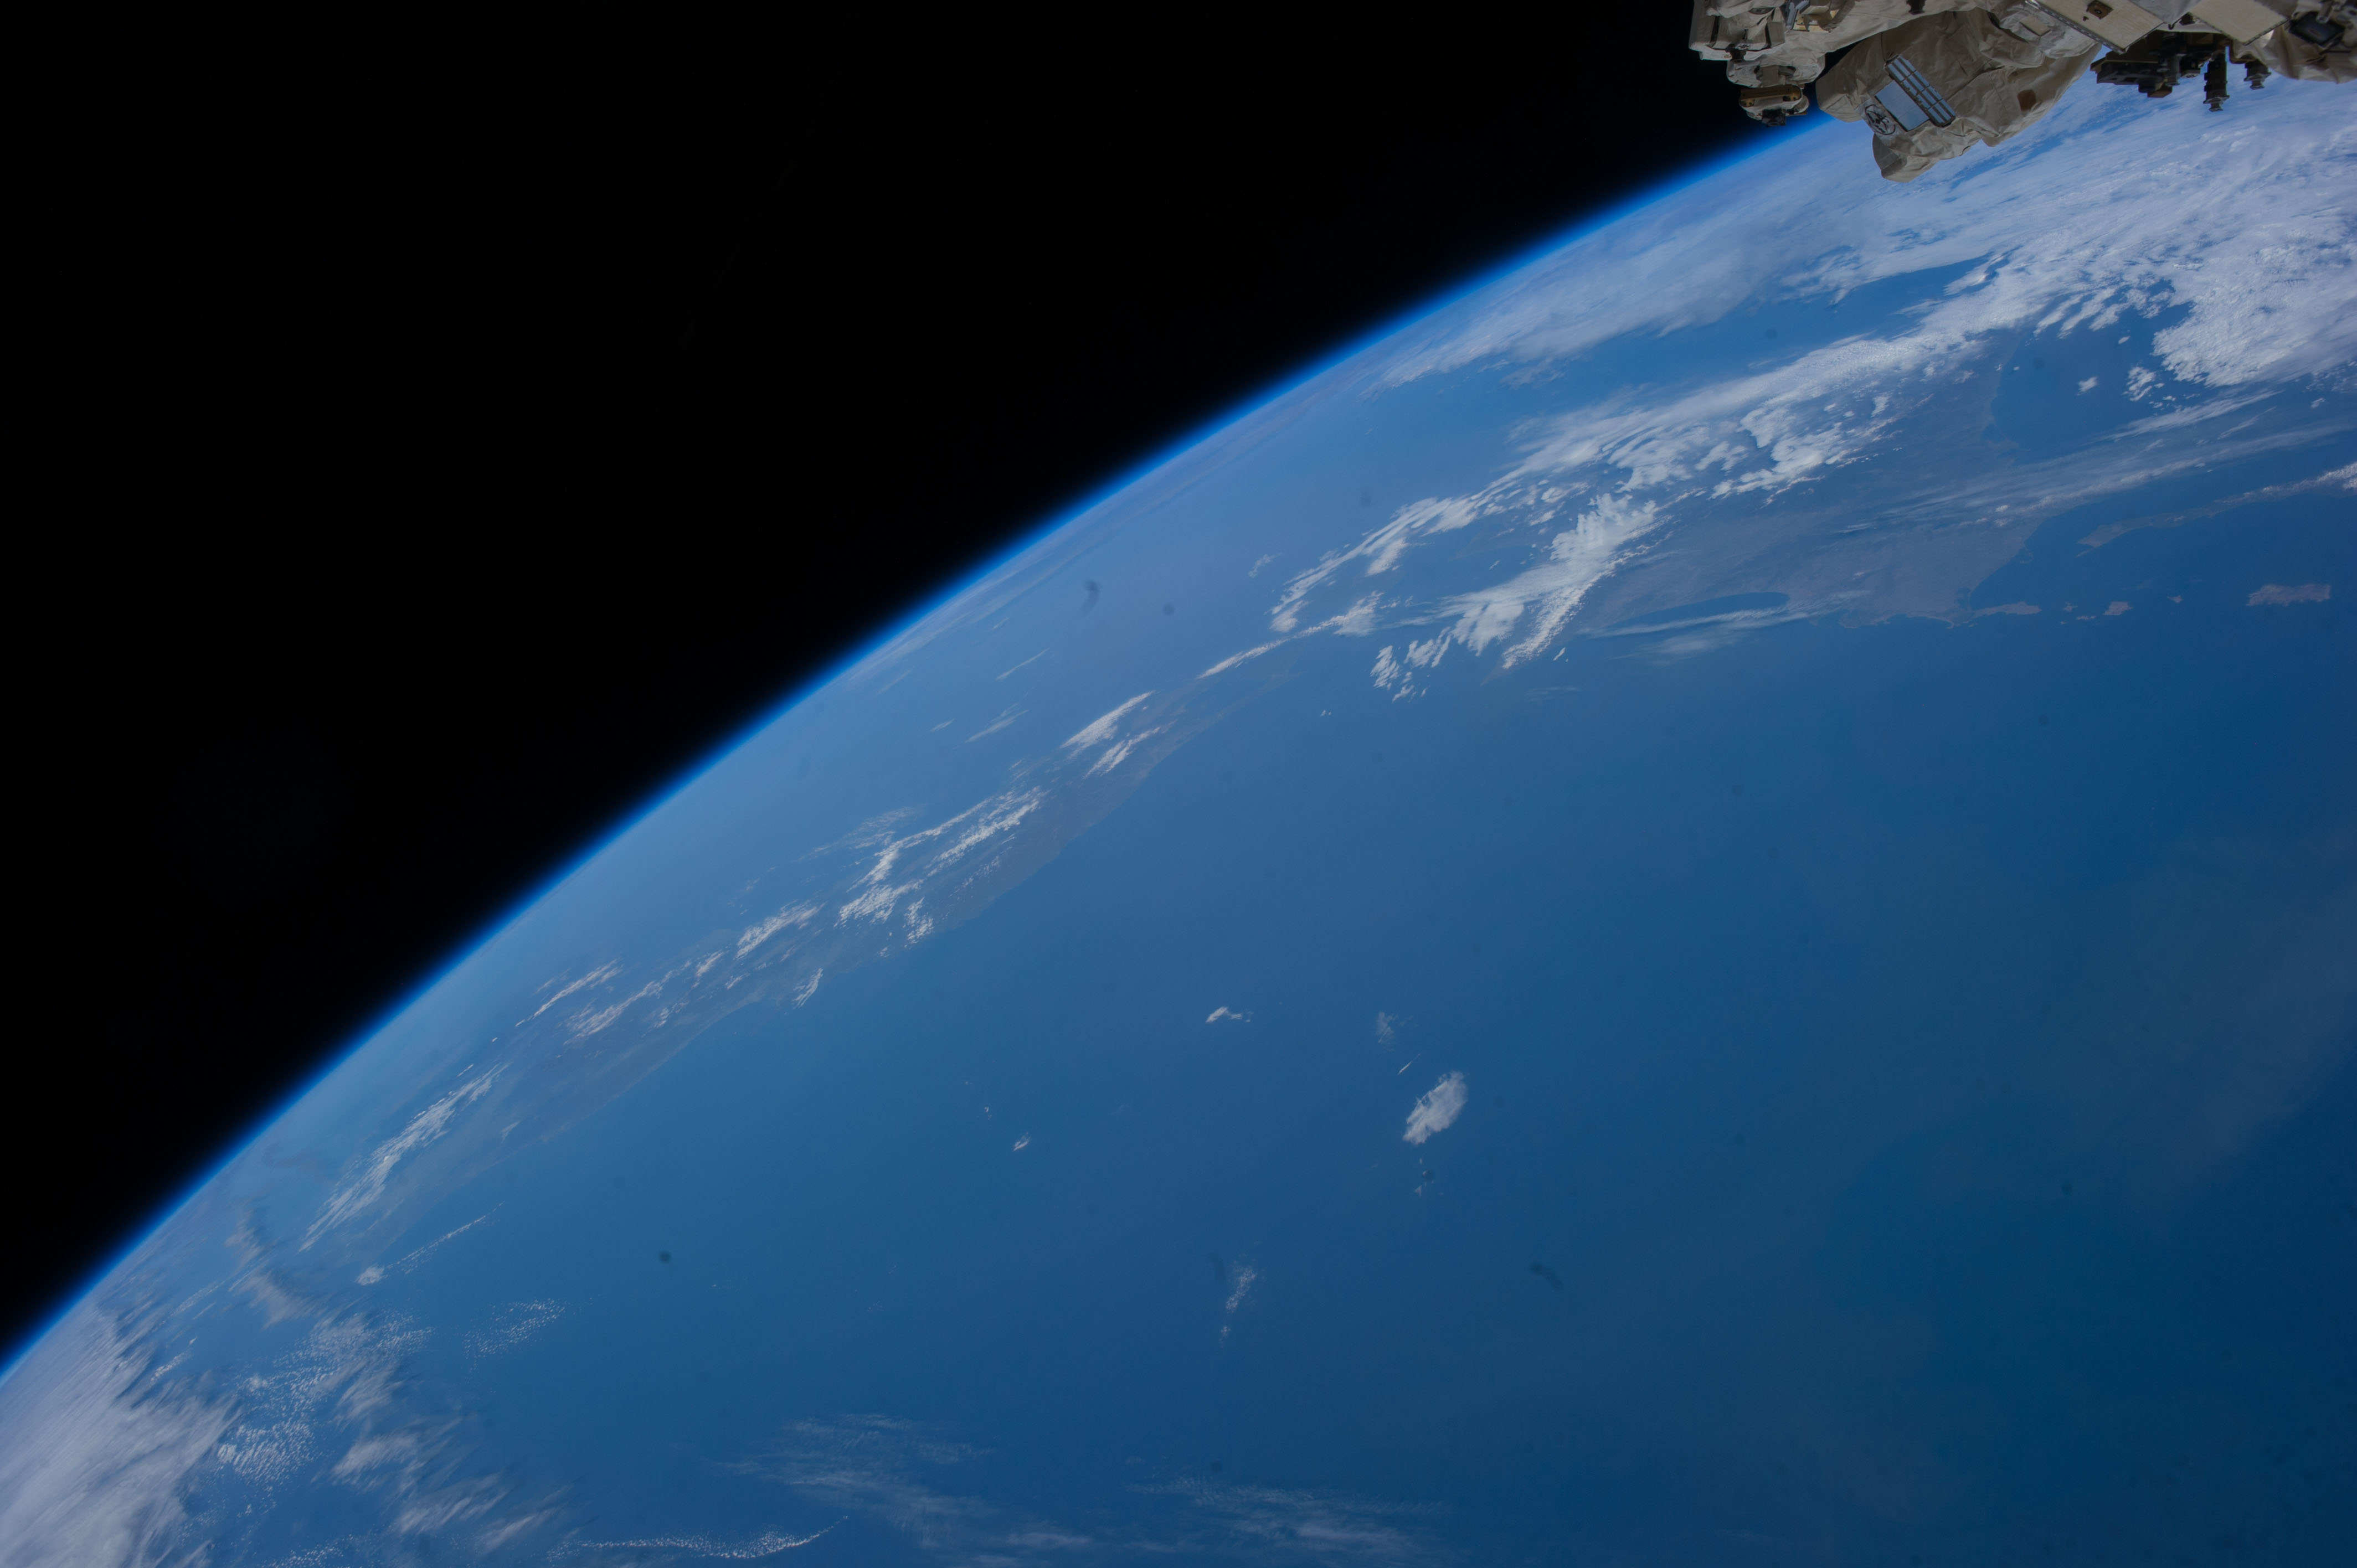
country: JAPAN
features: COAST, SHIMOHEI, EARTH LIMB
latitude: 40.5
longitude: 142.0
